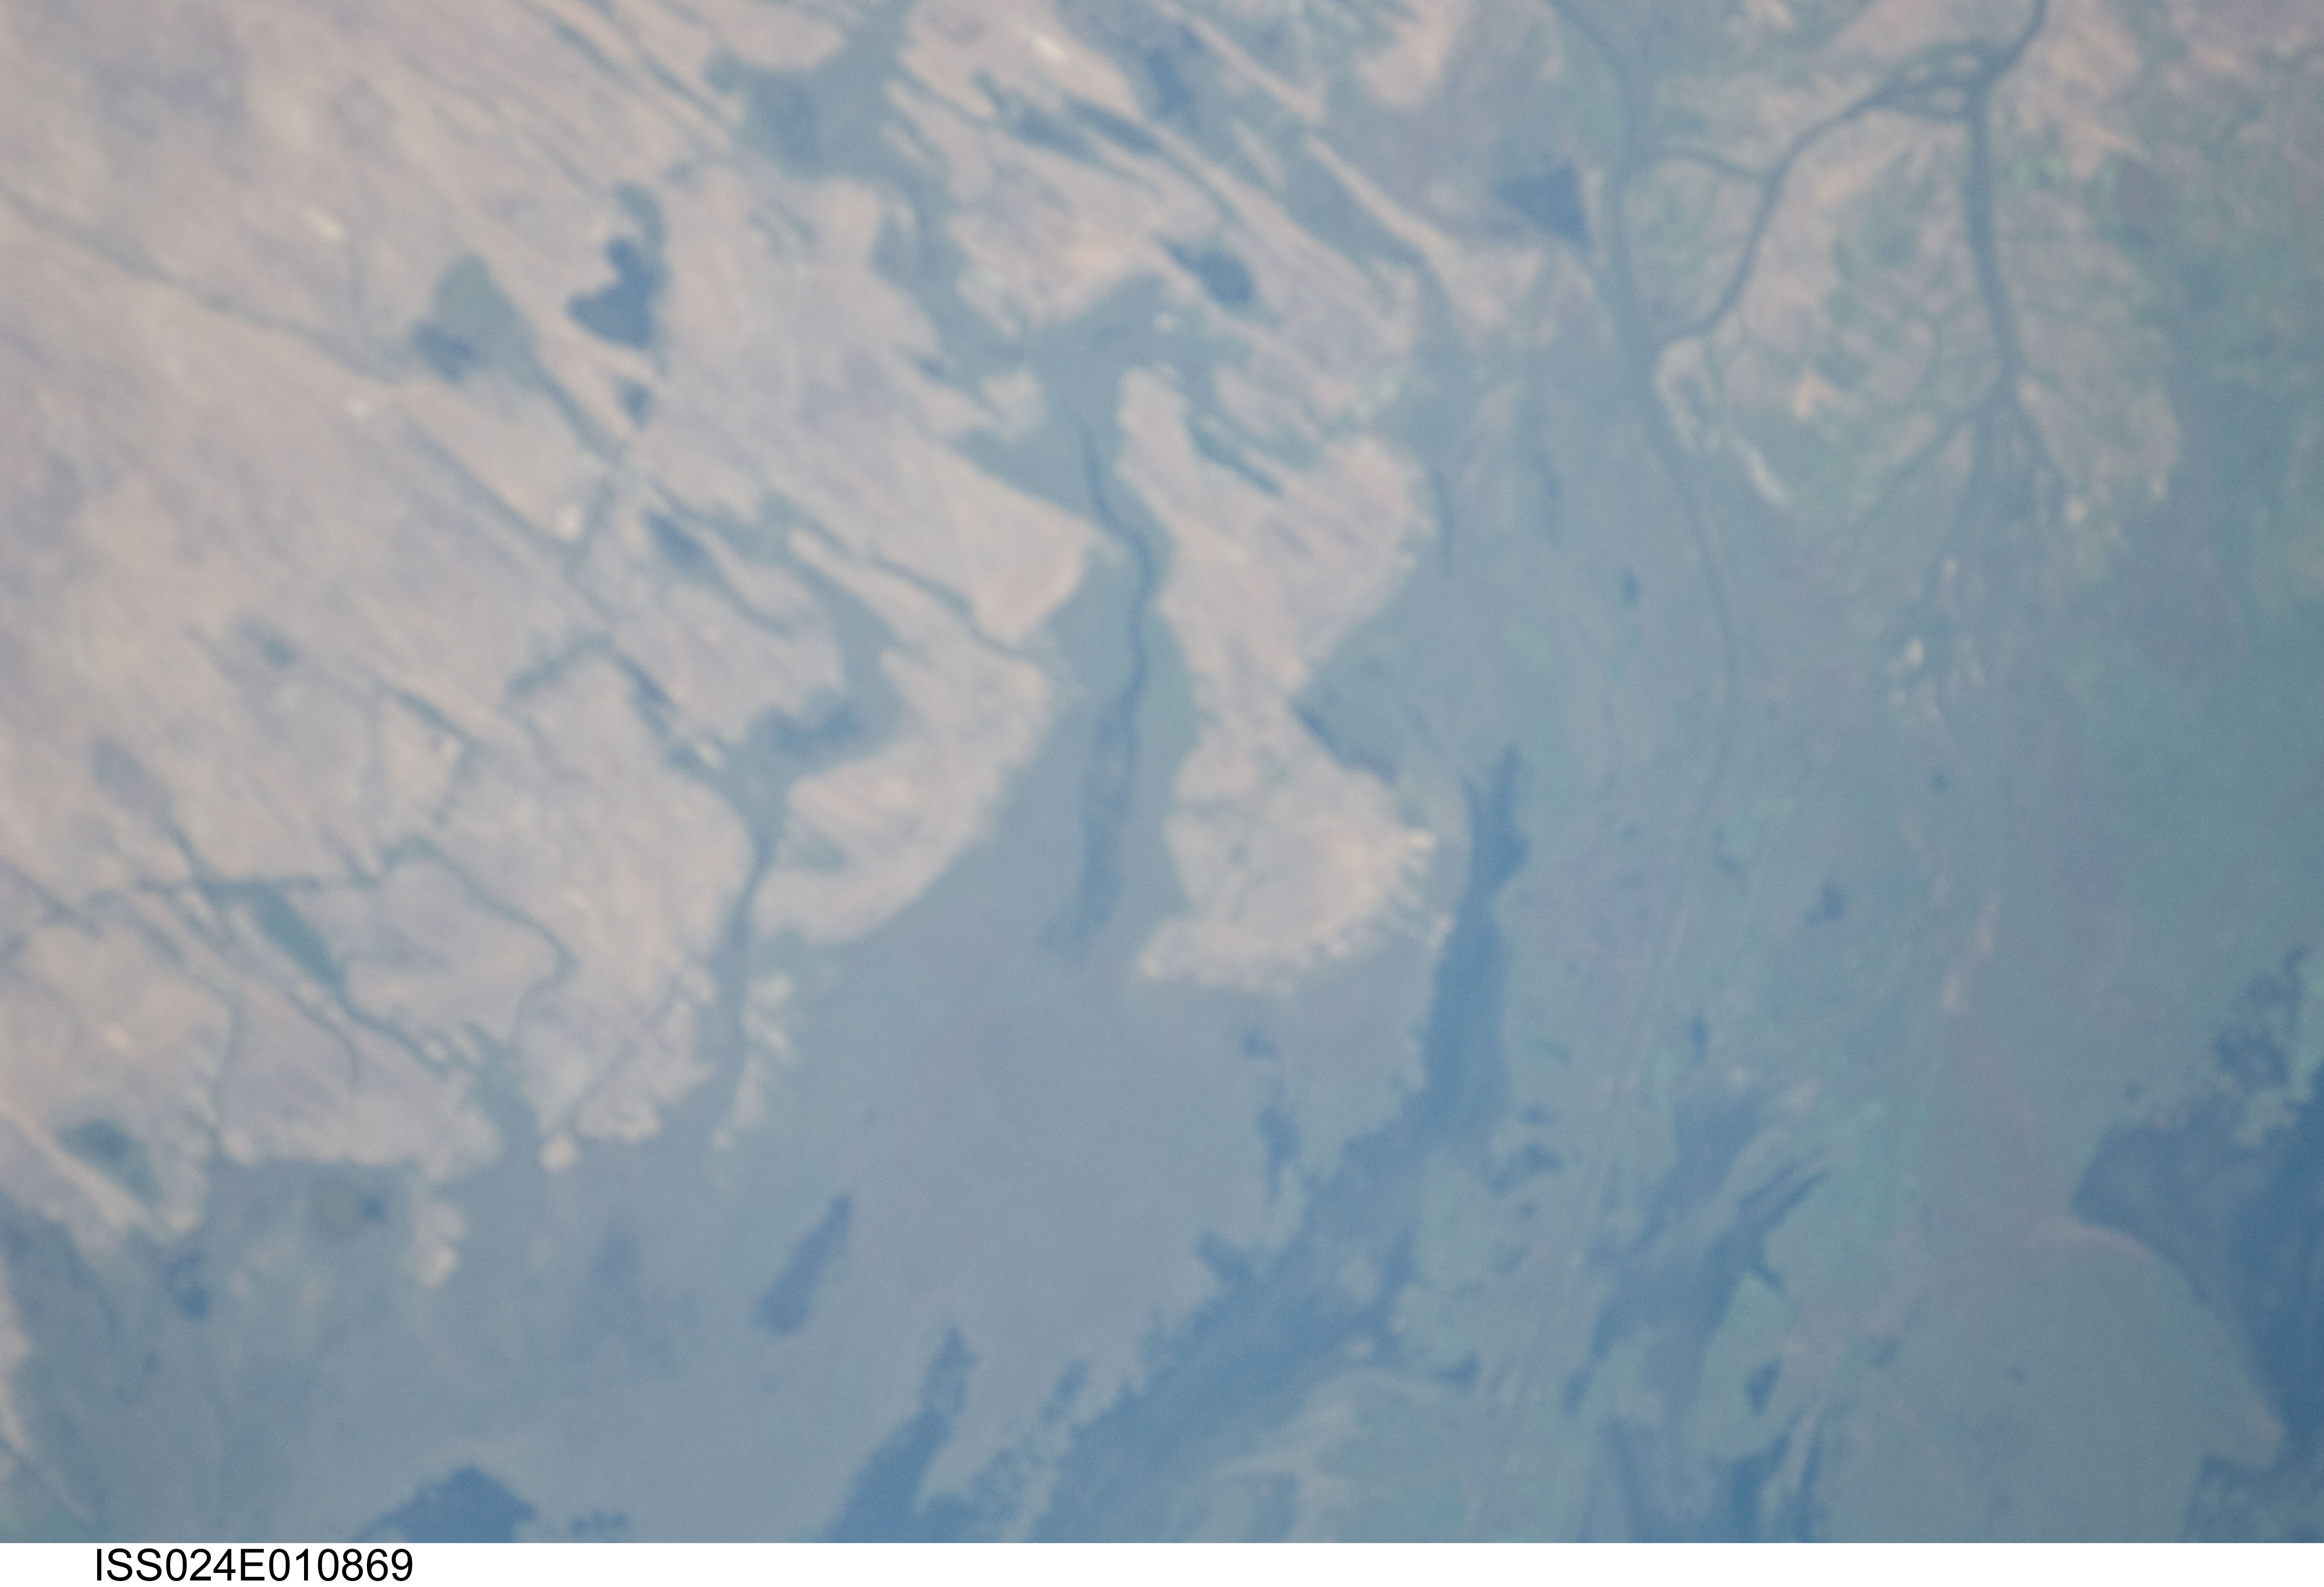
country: RUSSIAN FEDERATION
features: SOUTHWESTERN EDGE OF VOLGA DELTA, DUNES, SOFT
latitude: 45.6
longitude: 47.6
